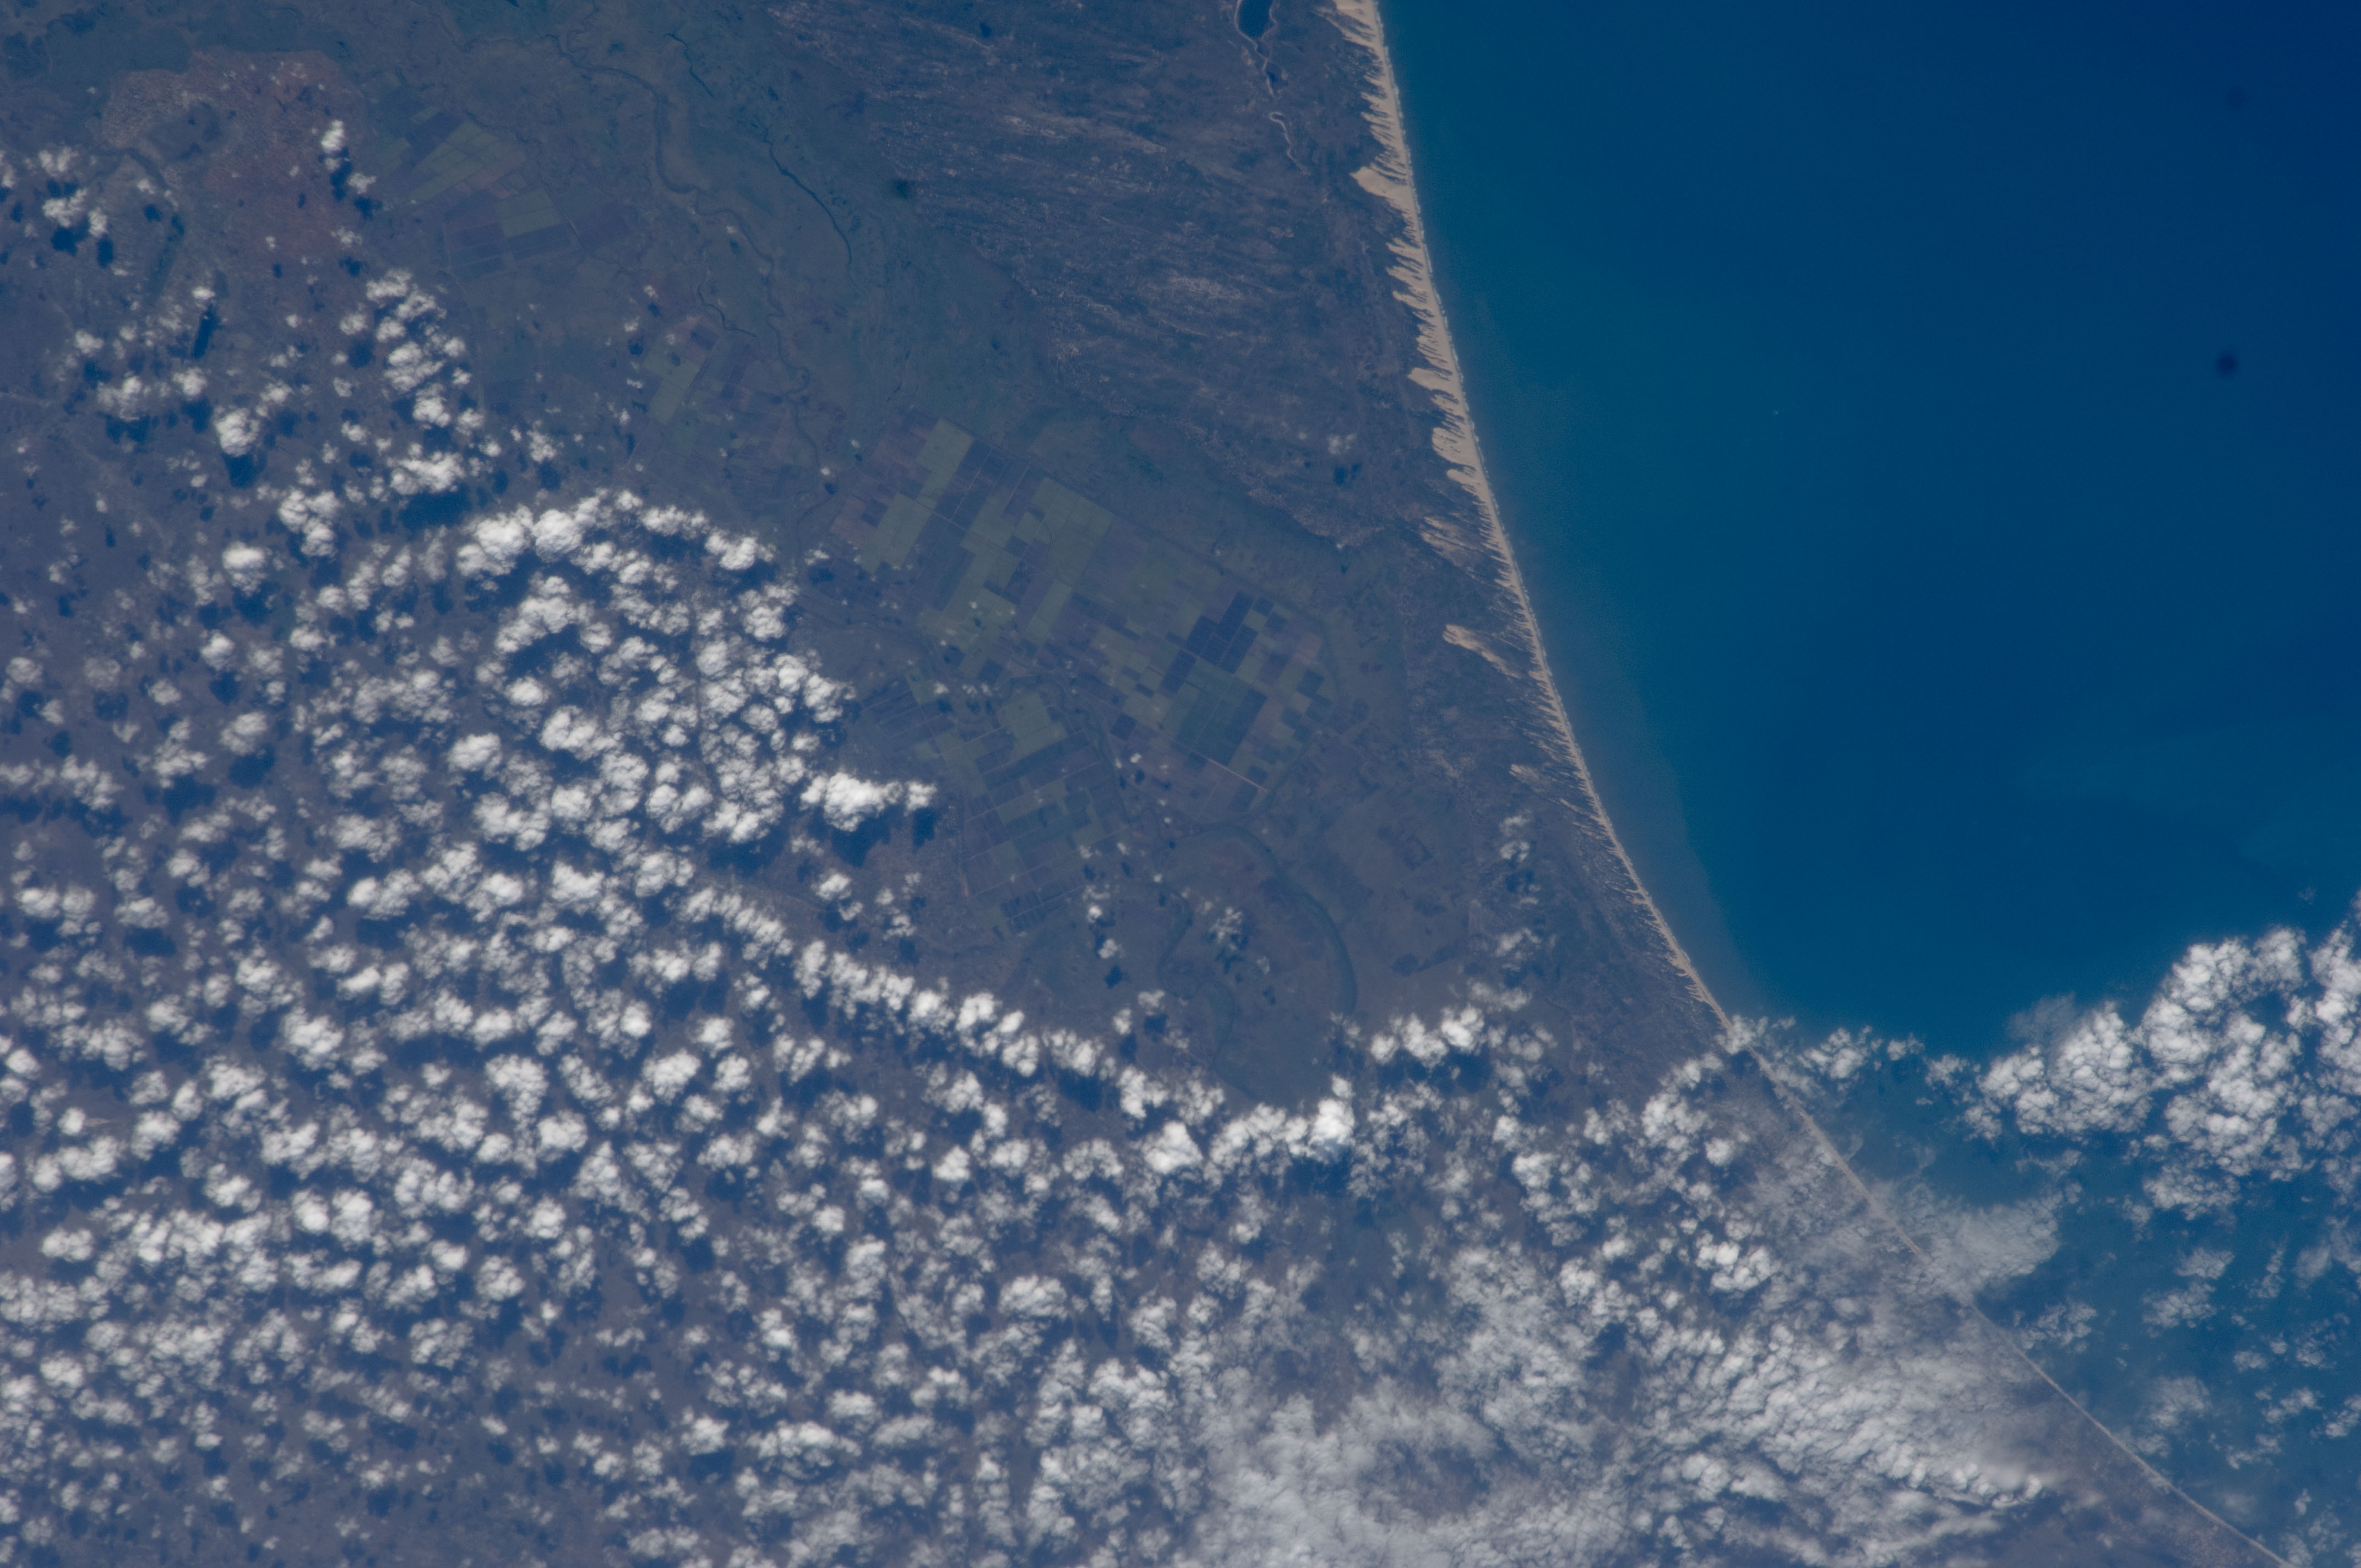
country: MOZAMBIQUE
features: COASTAL DUNES, AGR., MANHICA
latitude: -25.5
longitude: 32.8
